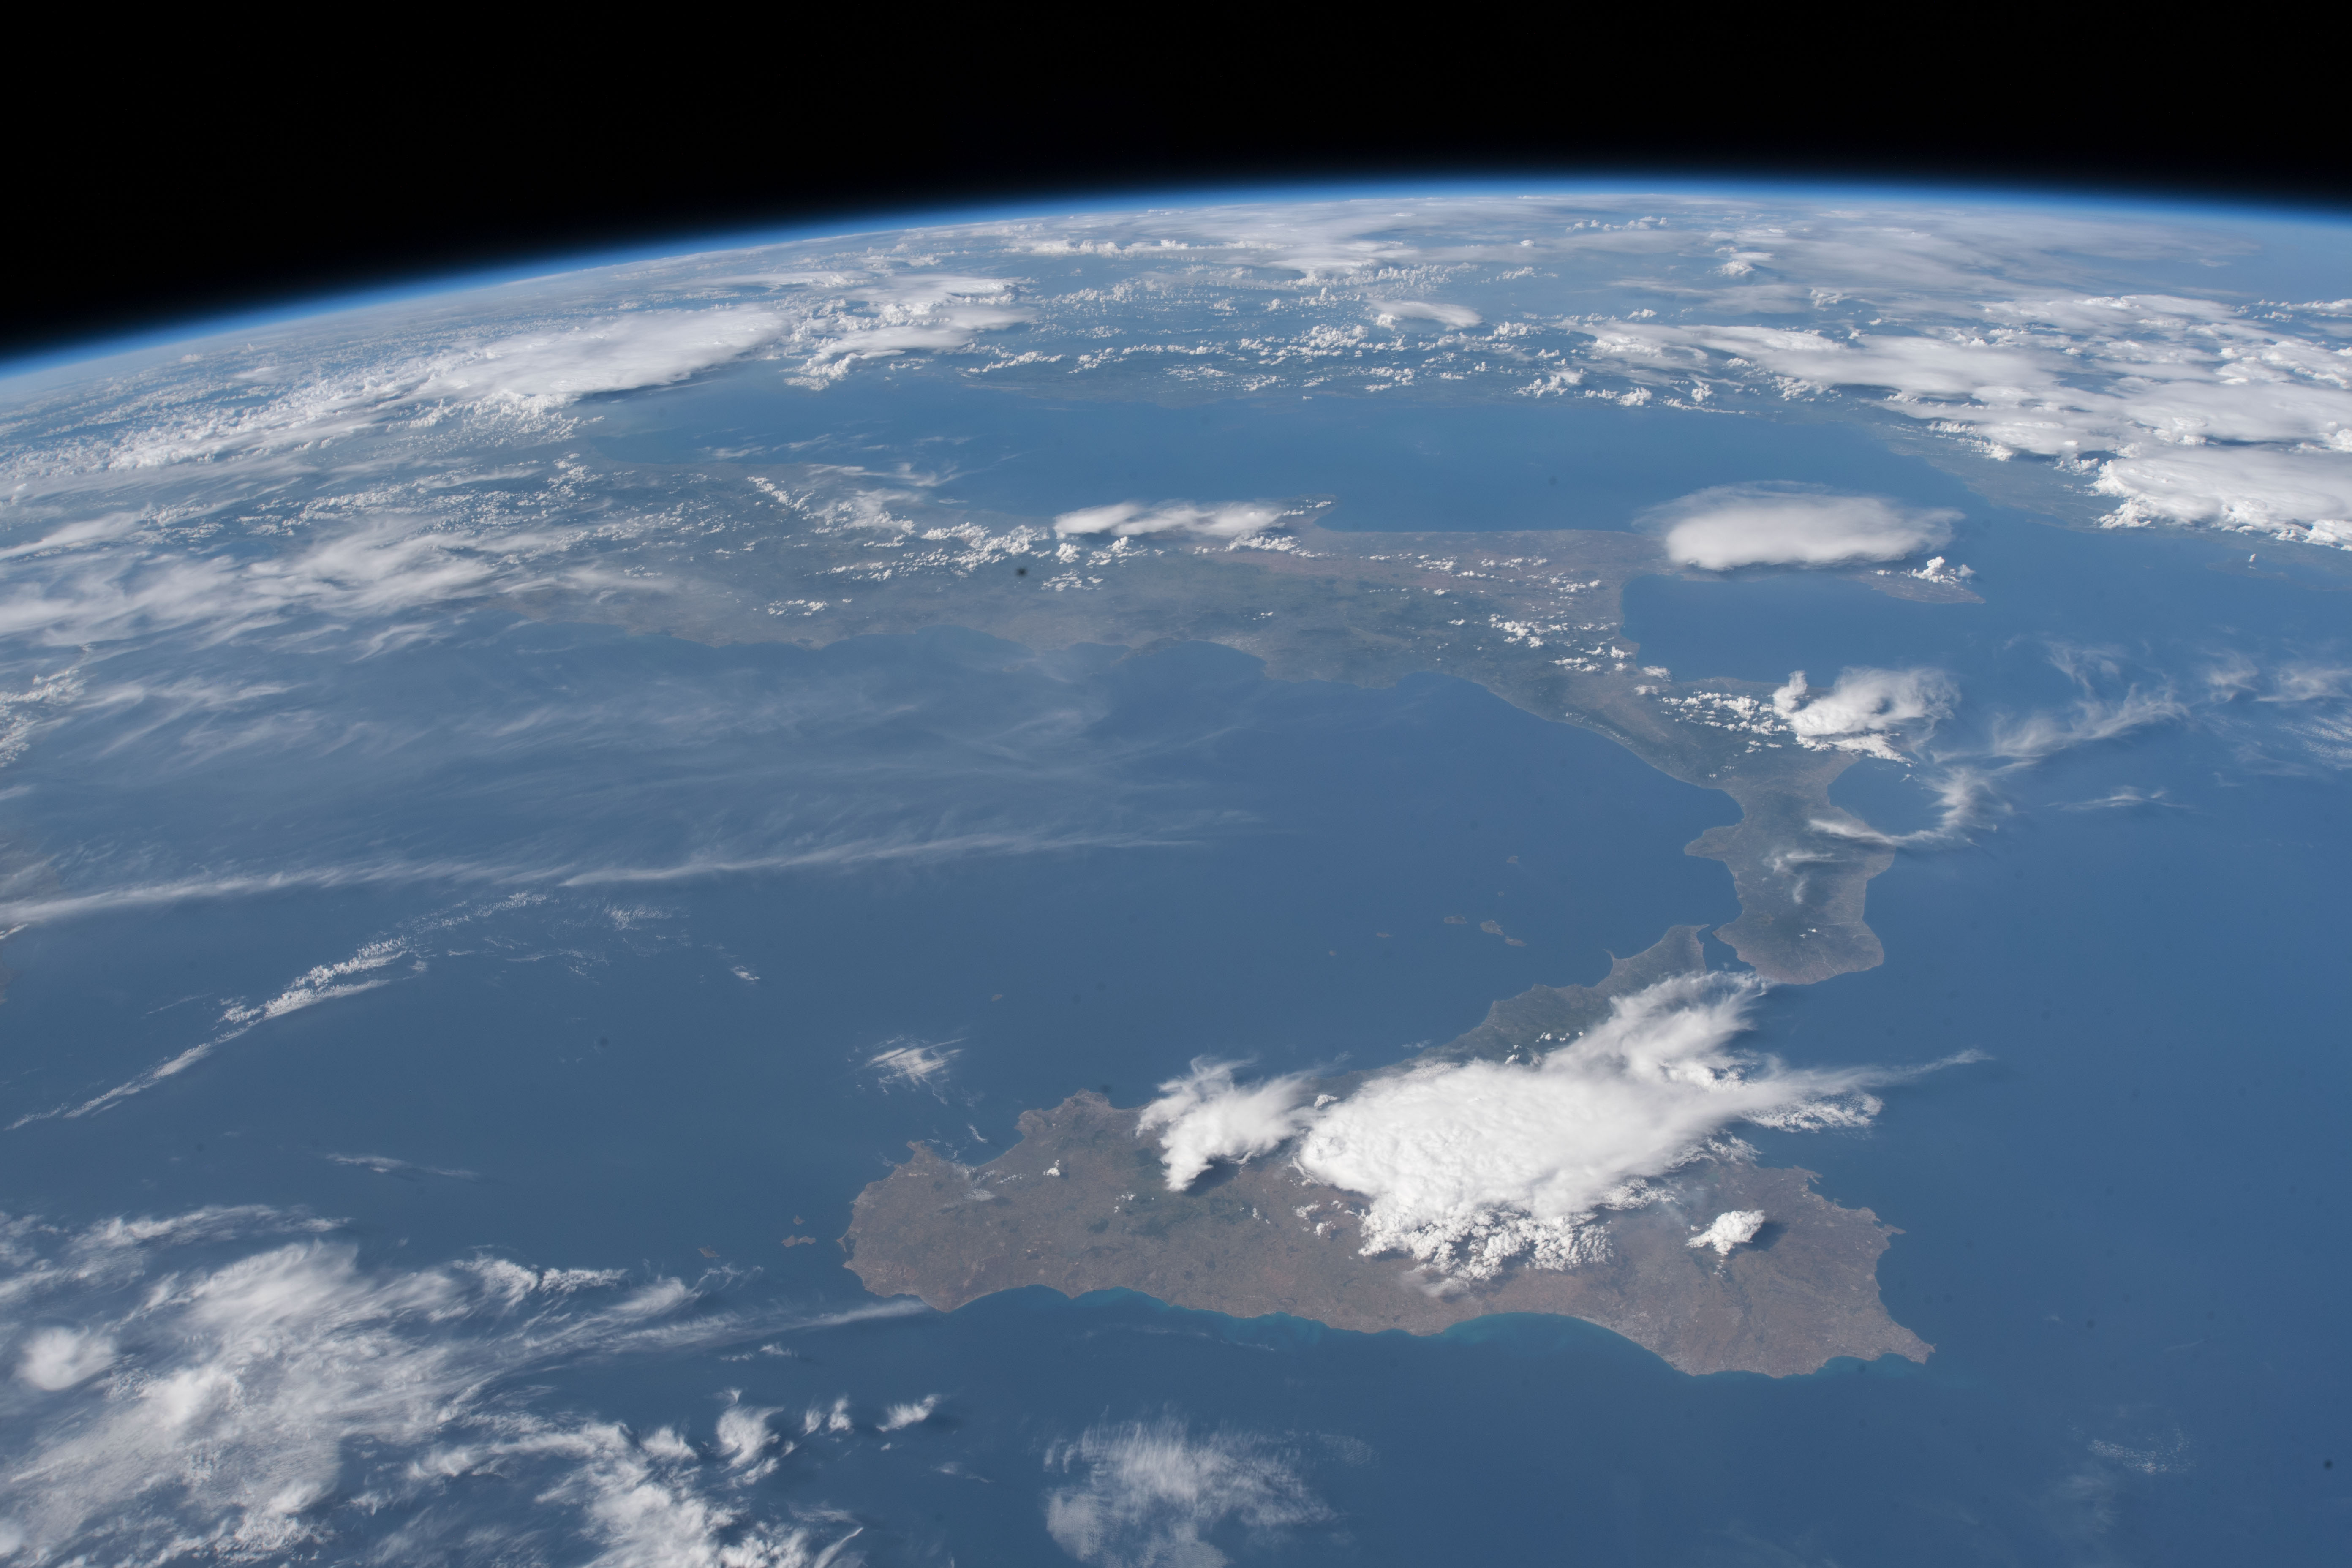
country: ITALY
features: COAST, TYRRHENIAN SEA, NAPLES, EARTH LIMB
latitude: 39.7
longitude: 14.3
